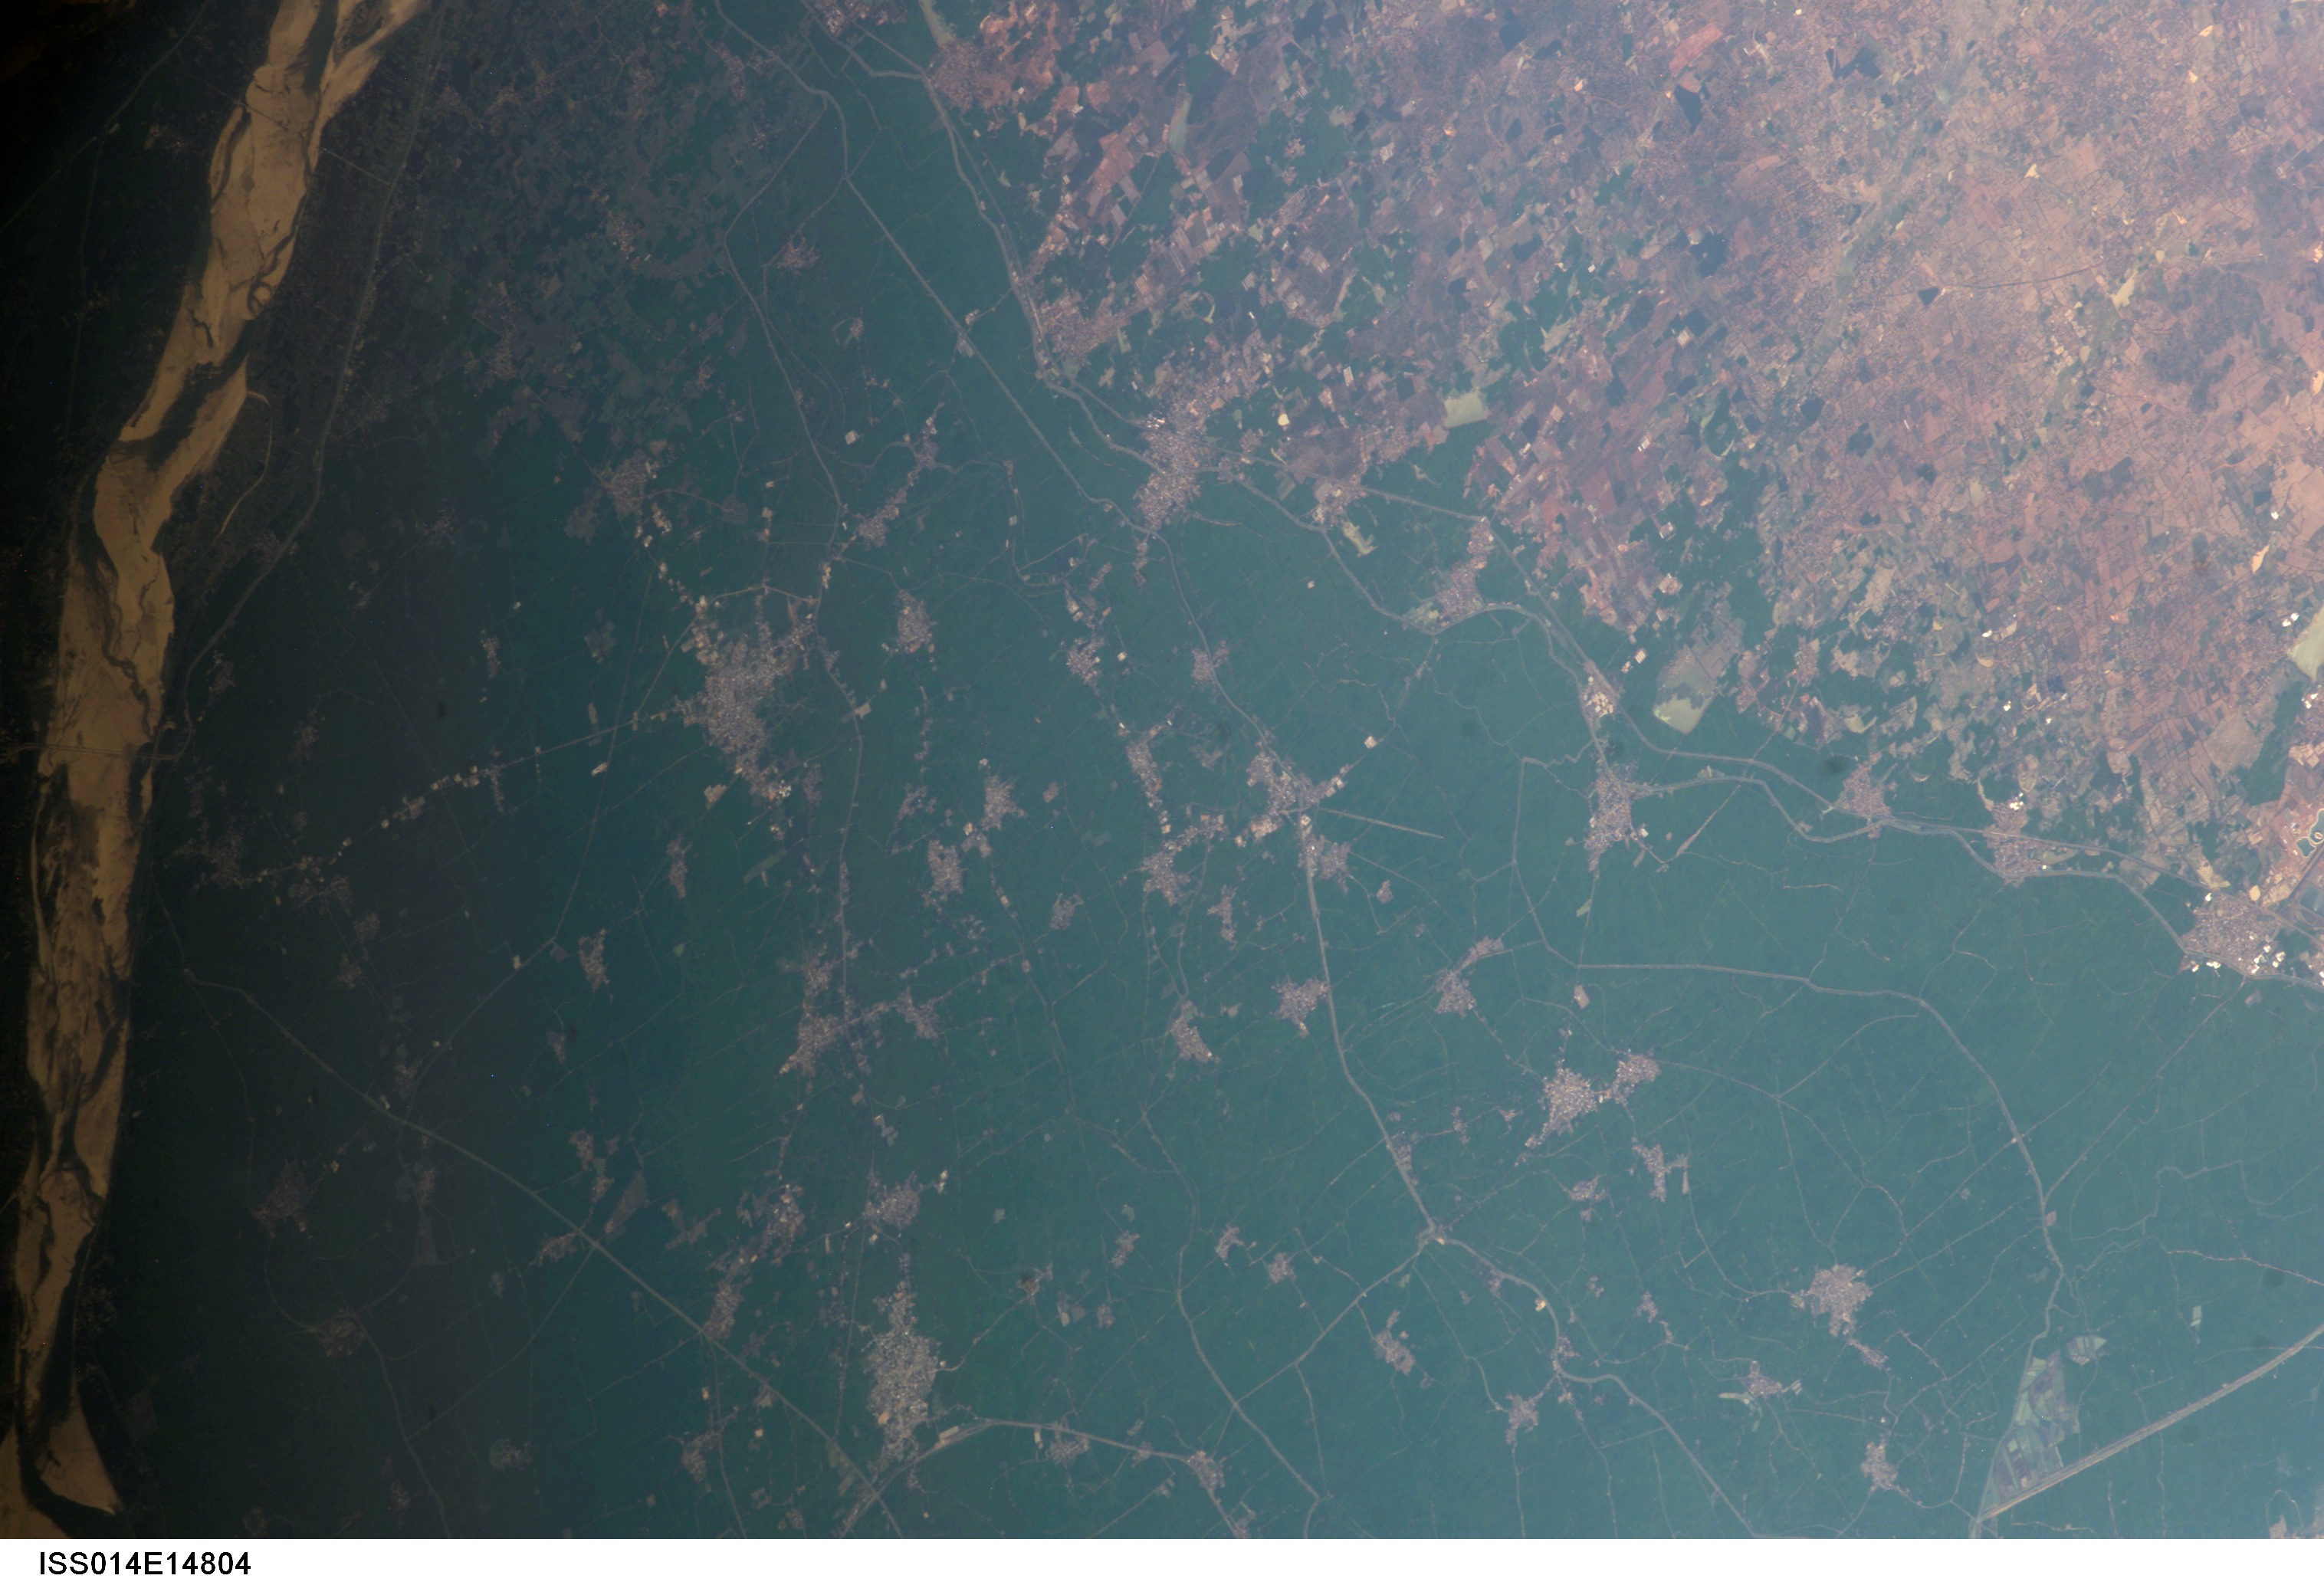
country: INDIA
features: DELTA TOWNS, AGR.
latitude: 16.9
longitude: 82.0
